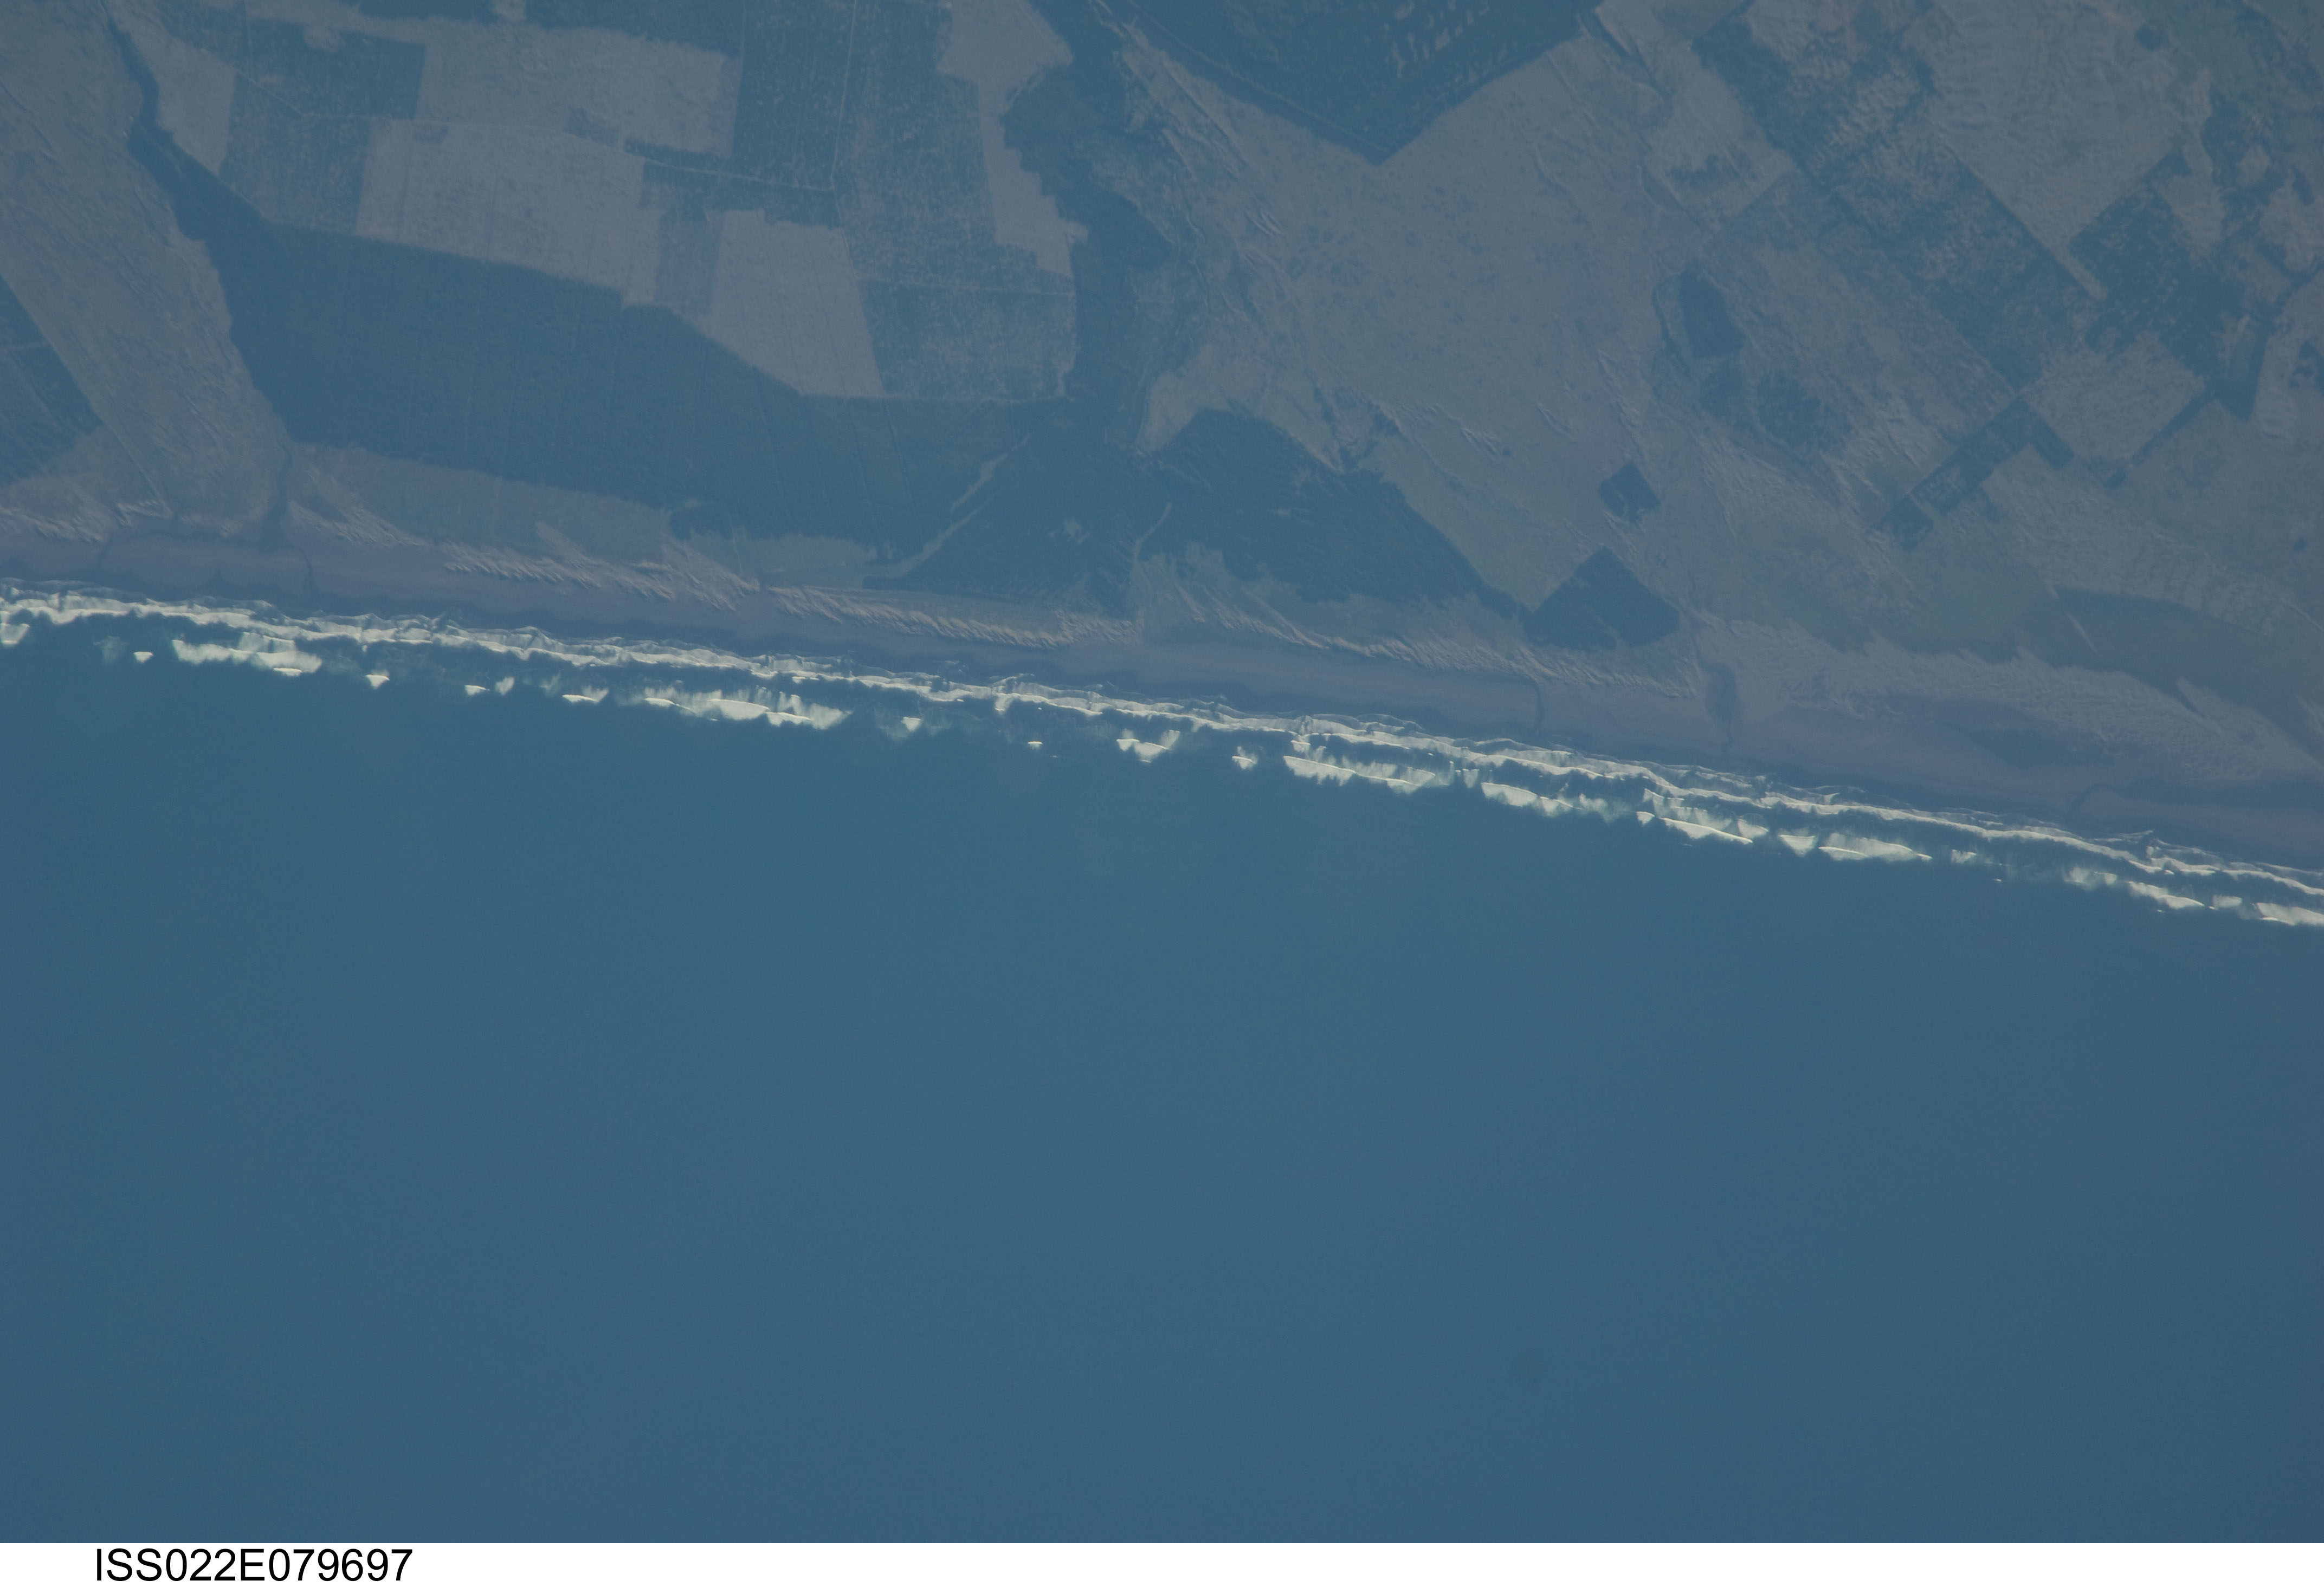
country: CHILE
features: CANETE AREA, COAST, FOR., AGR.
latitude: -37.8
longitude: -73.6
